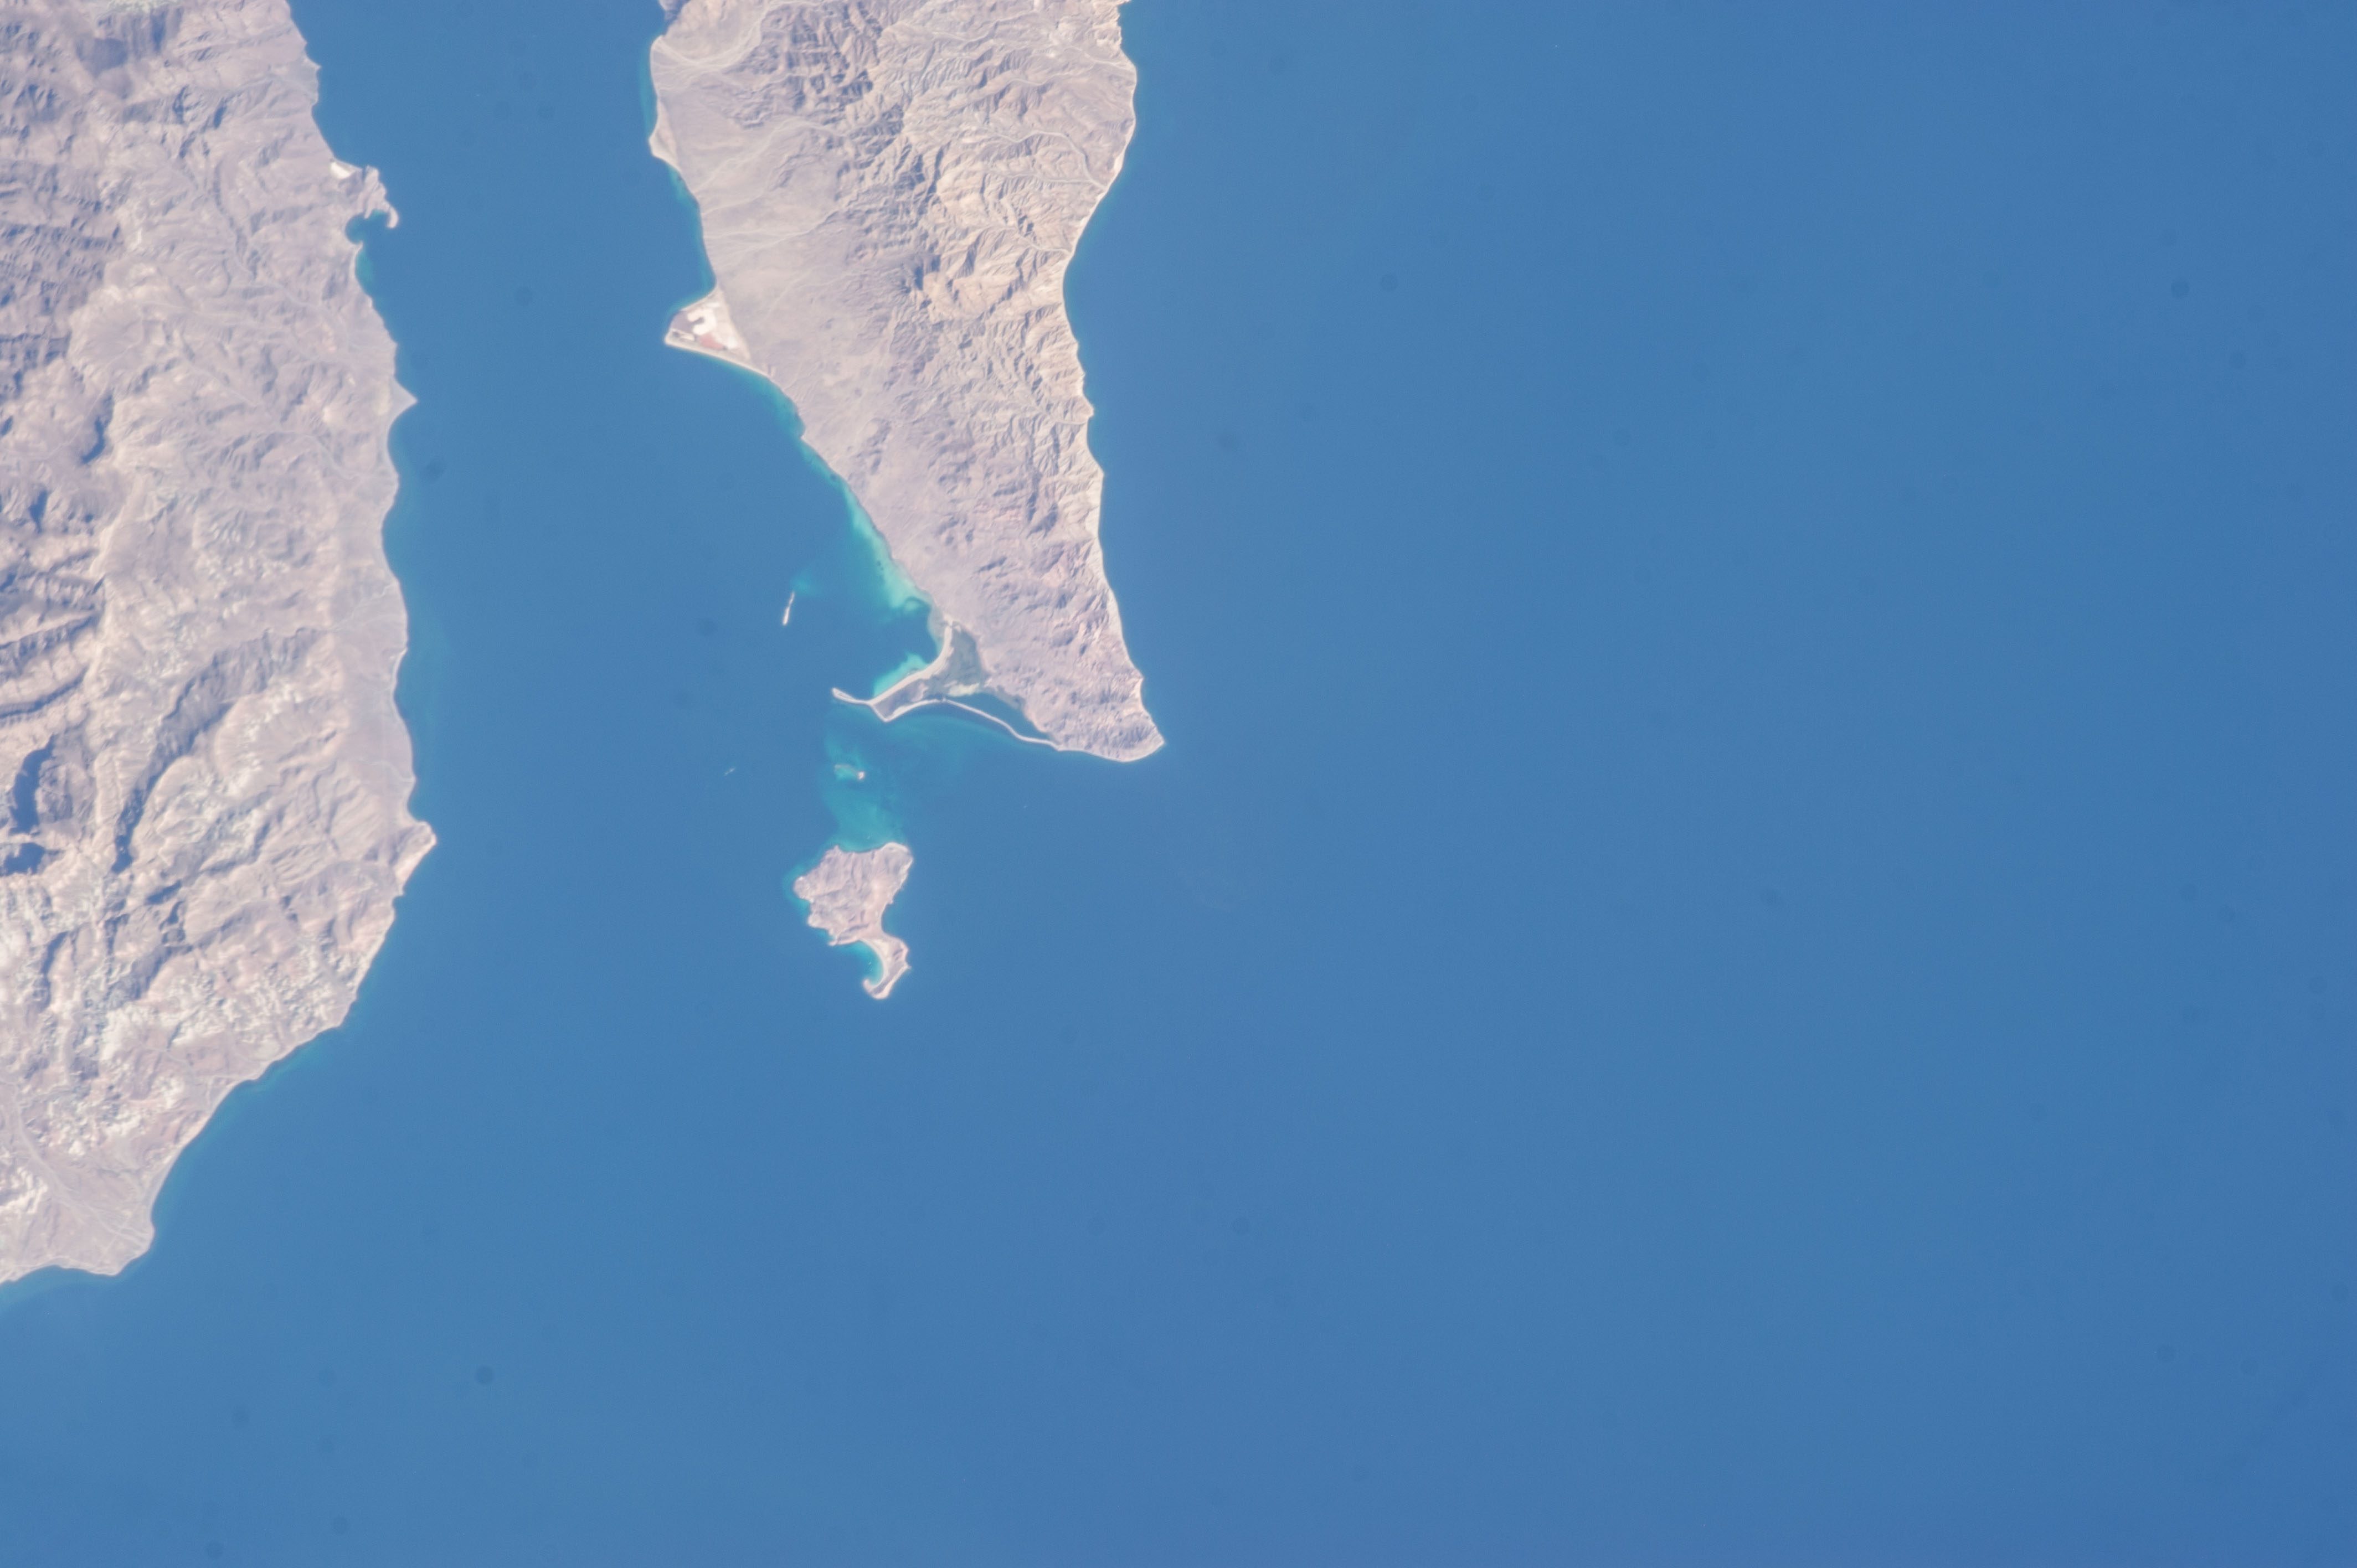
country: MEXICO
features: SAN JOSE ISLAND, SAN FRANCISQUITO ISLAND, GULF OF CALIFORNIA
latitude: 24.9
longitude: -110.5
